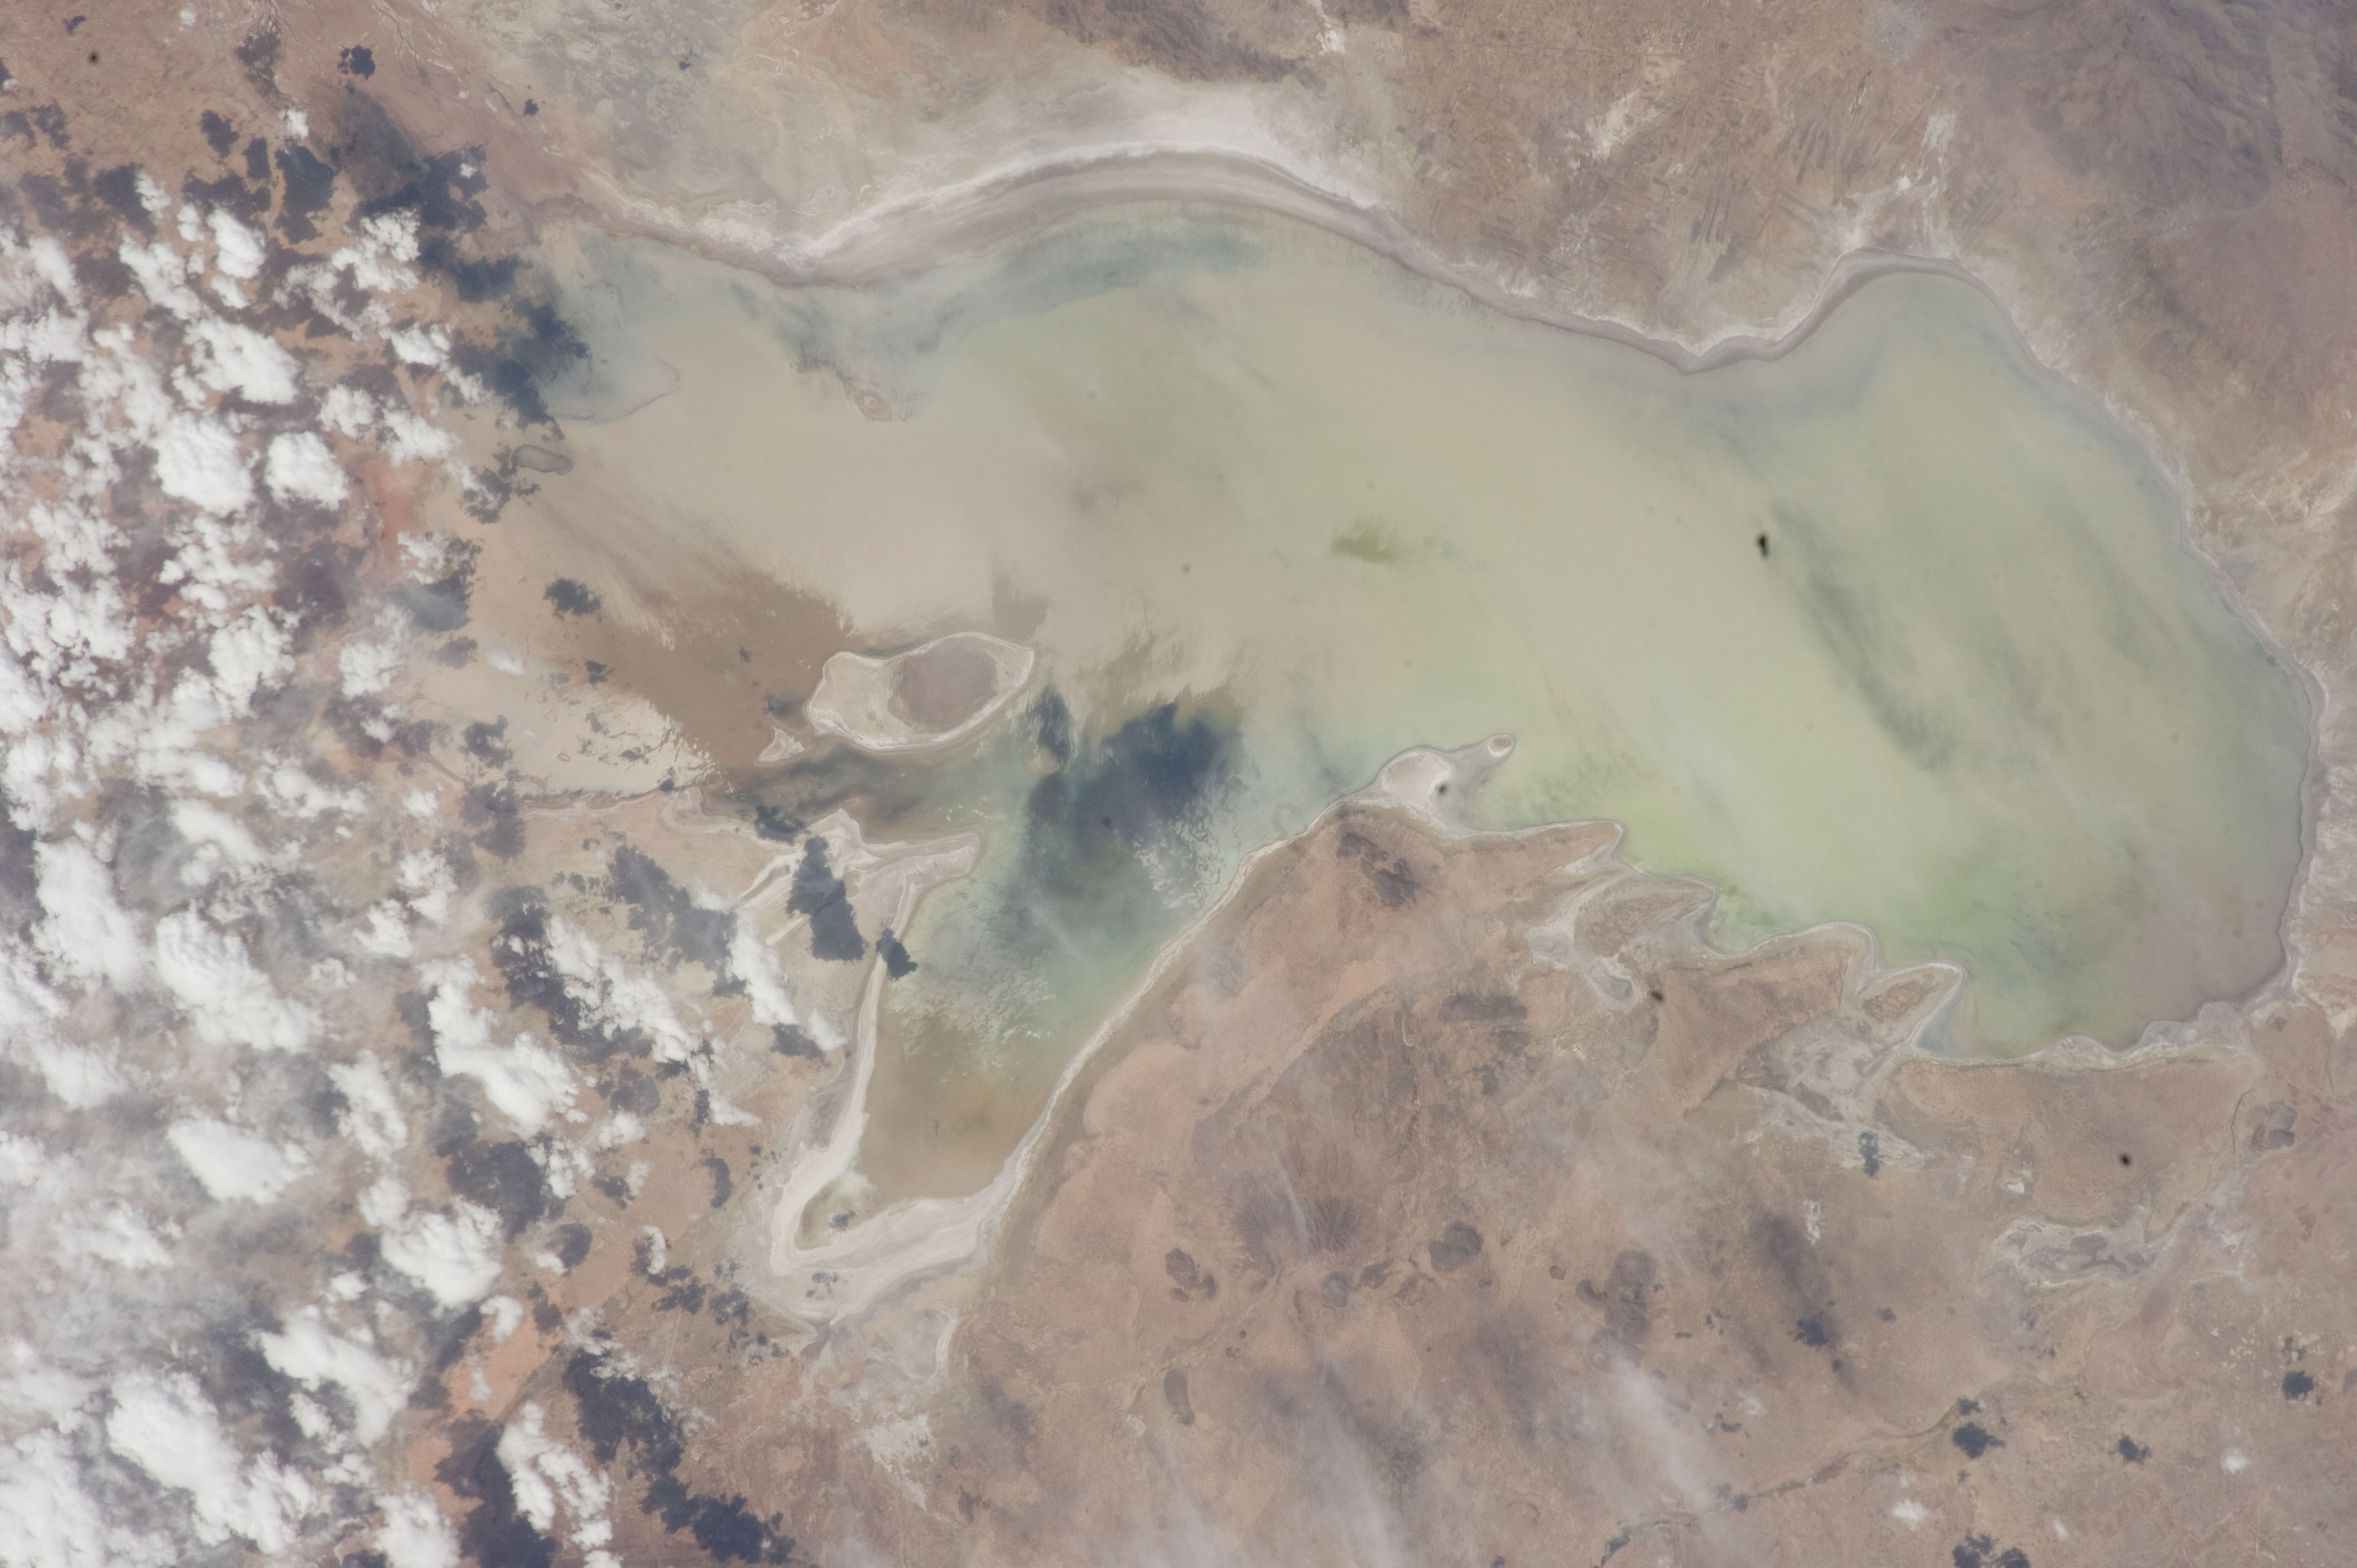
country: BOLIVIA
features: LAKE POOPO, GLINT
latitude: -18.8
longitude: -67.1
